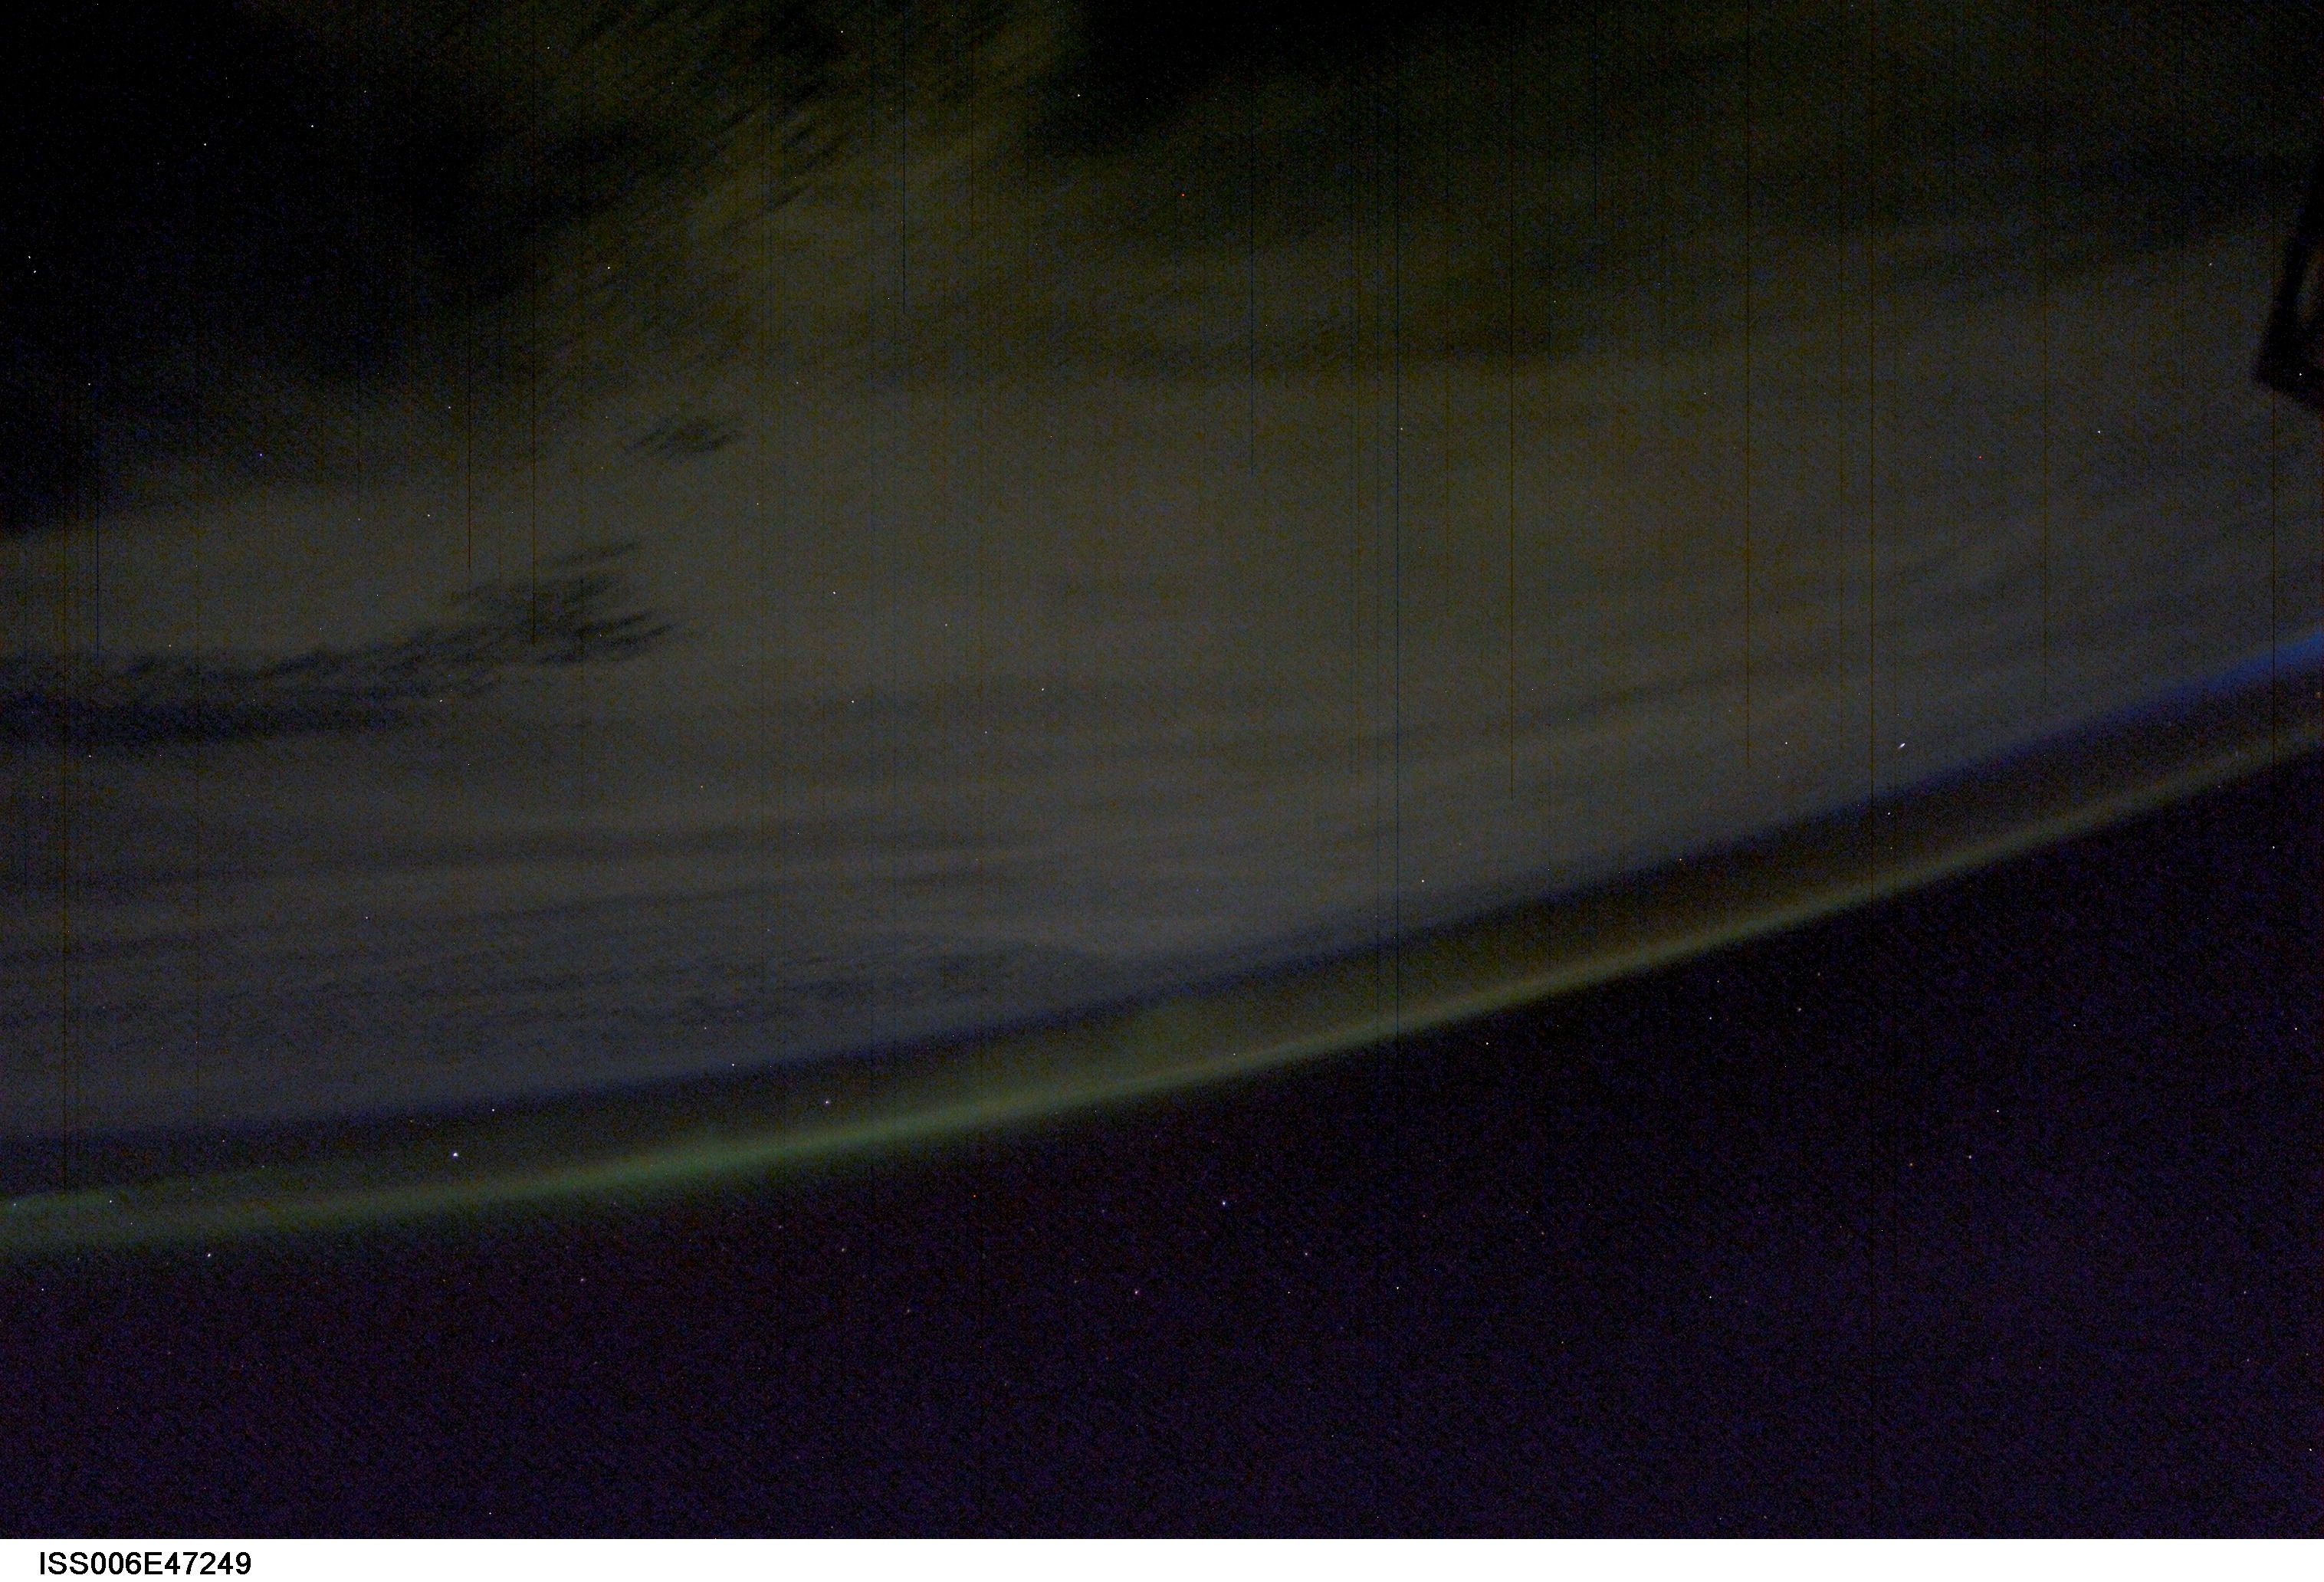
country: AURORA
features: AIRGLOW
